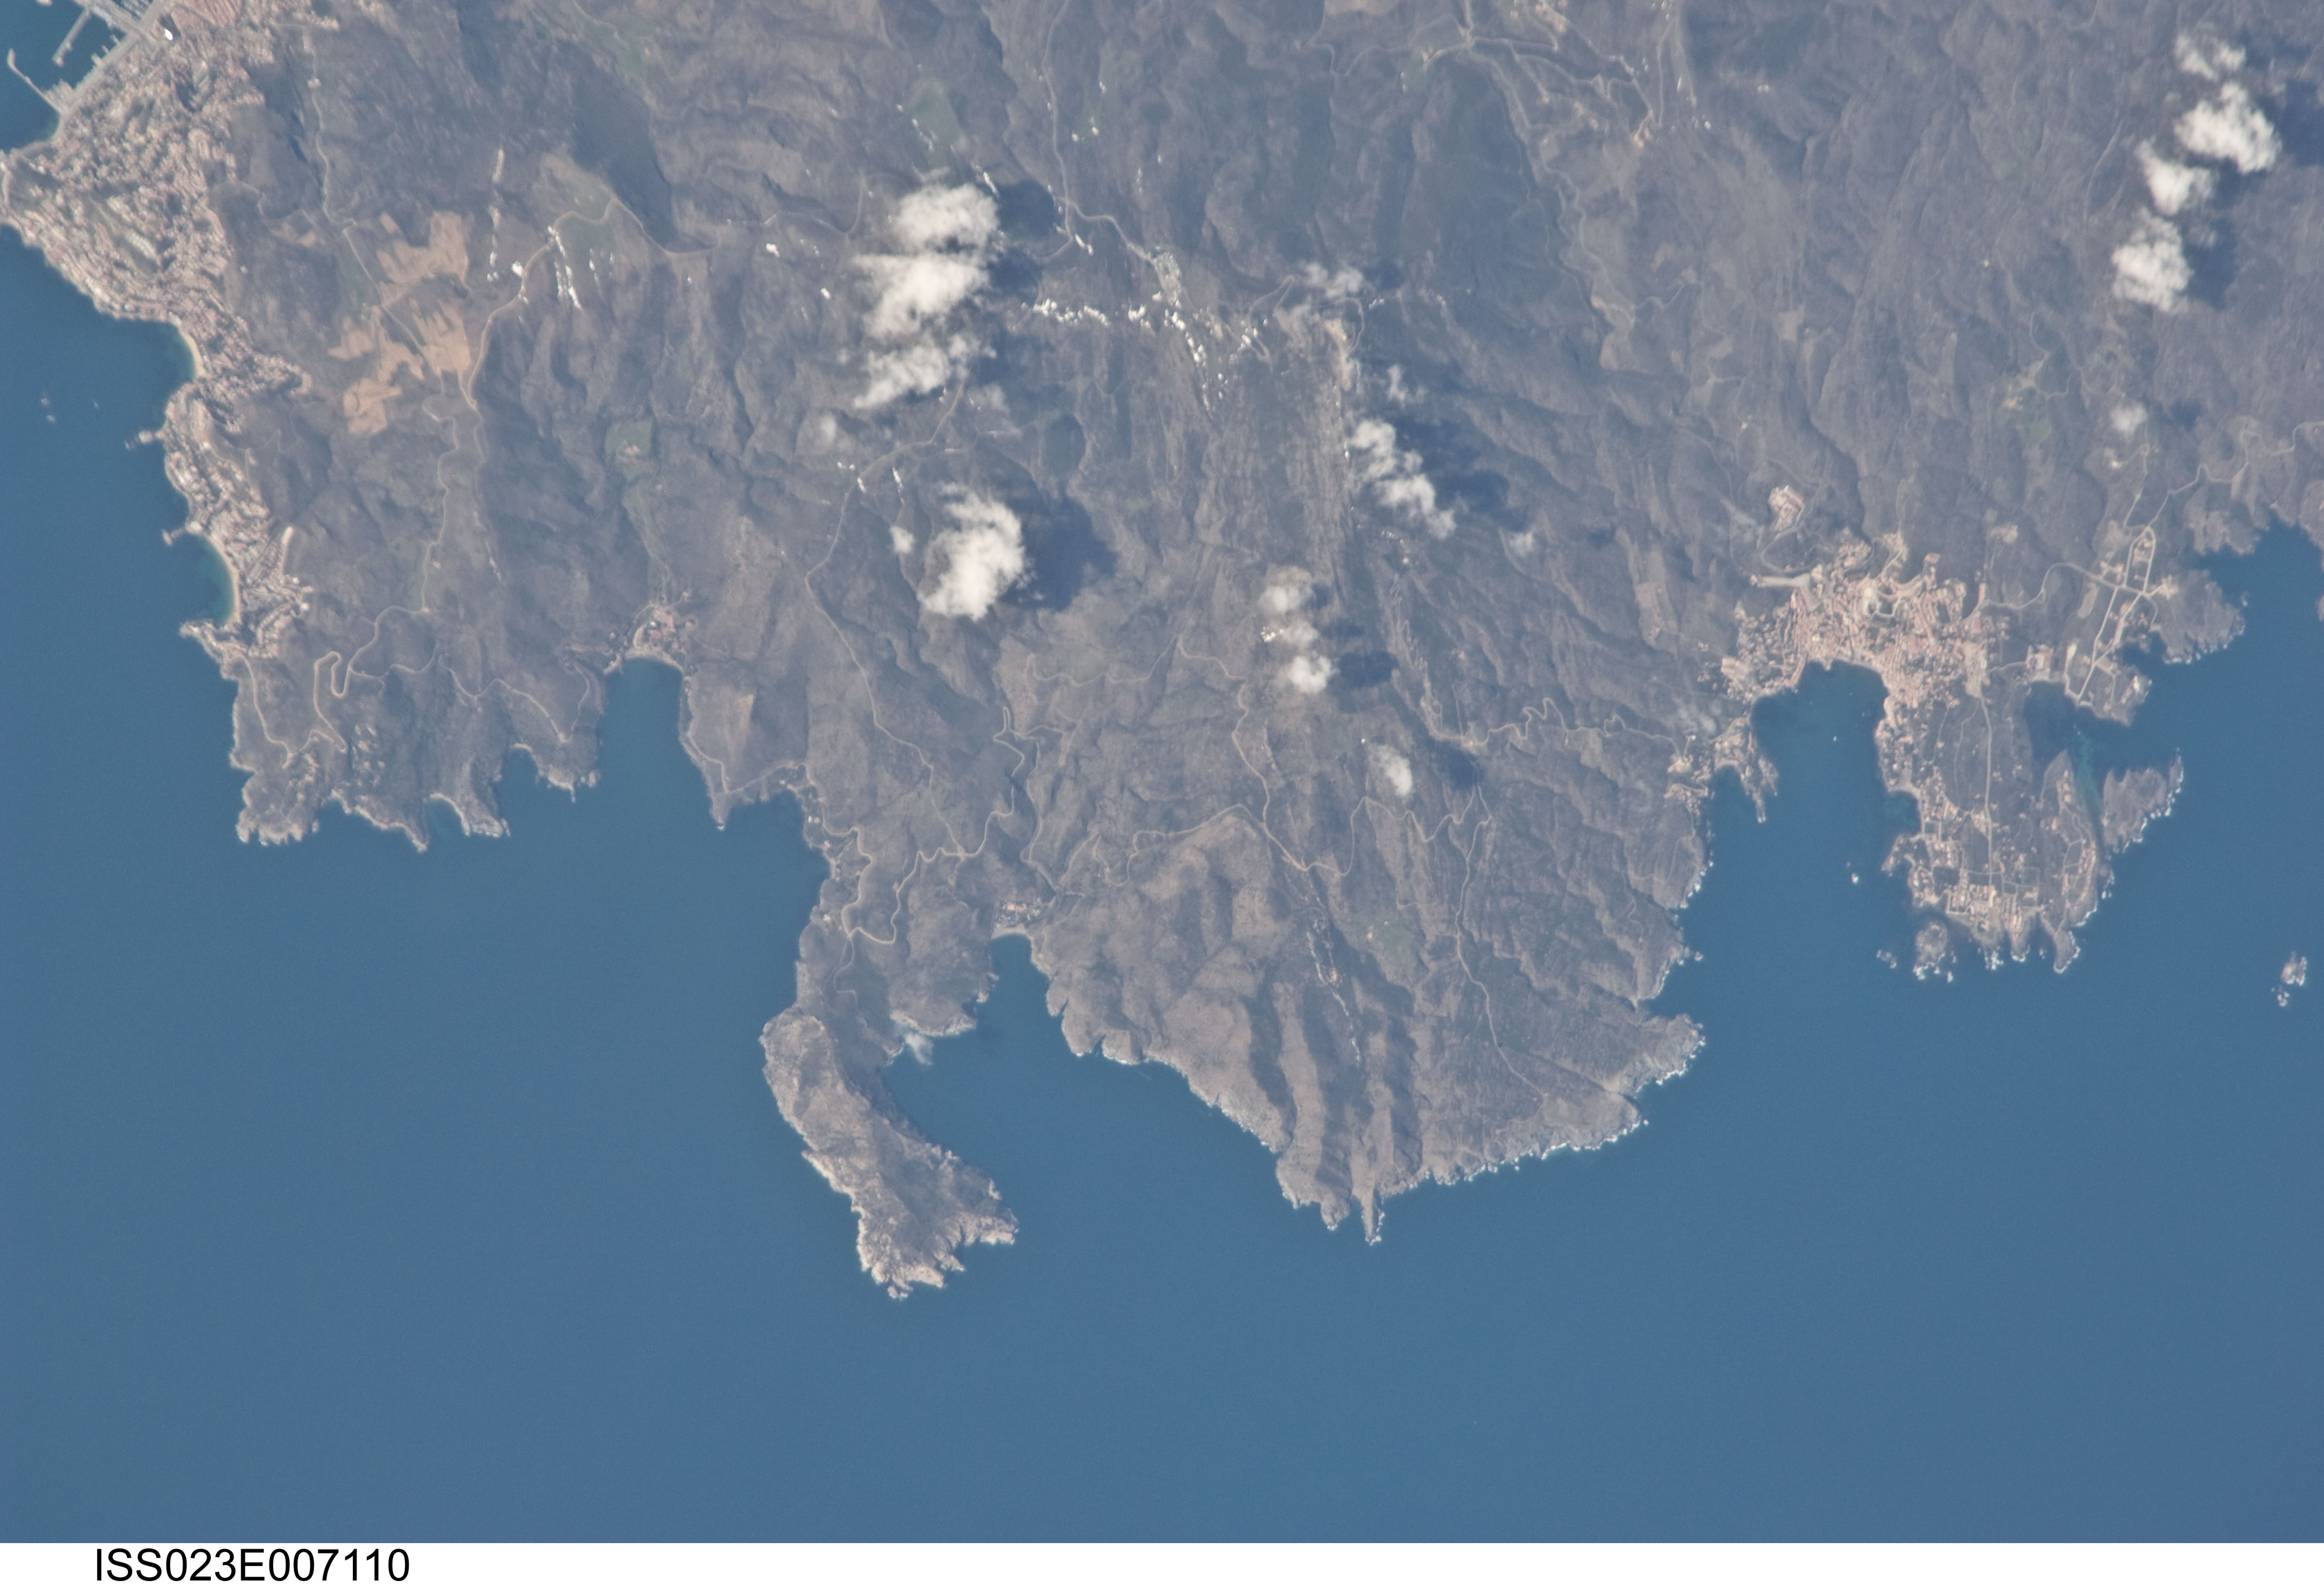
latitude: 42.3
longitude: 3.3
